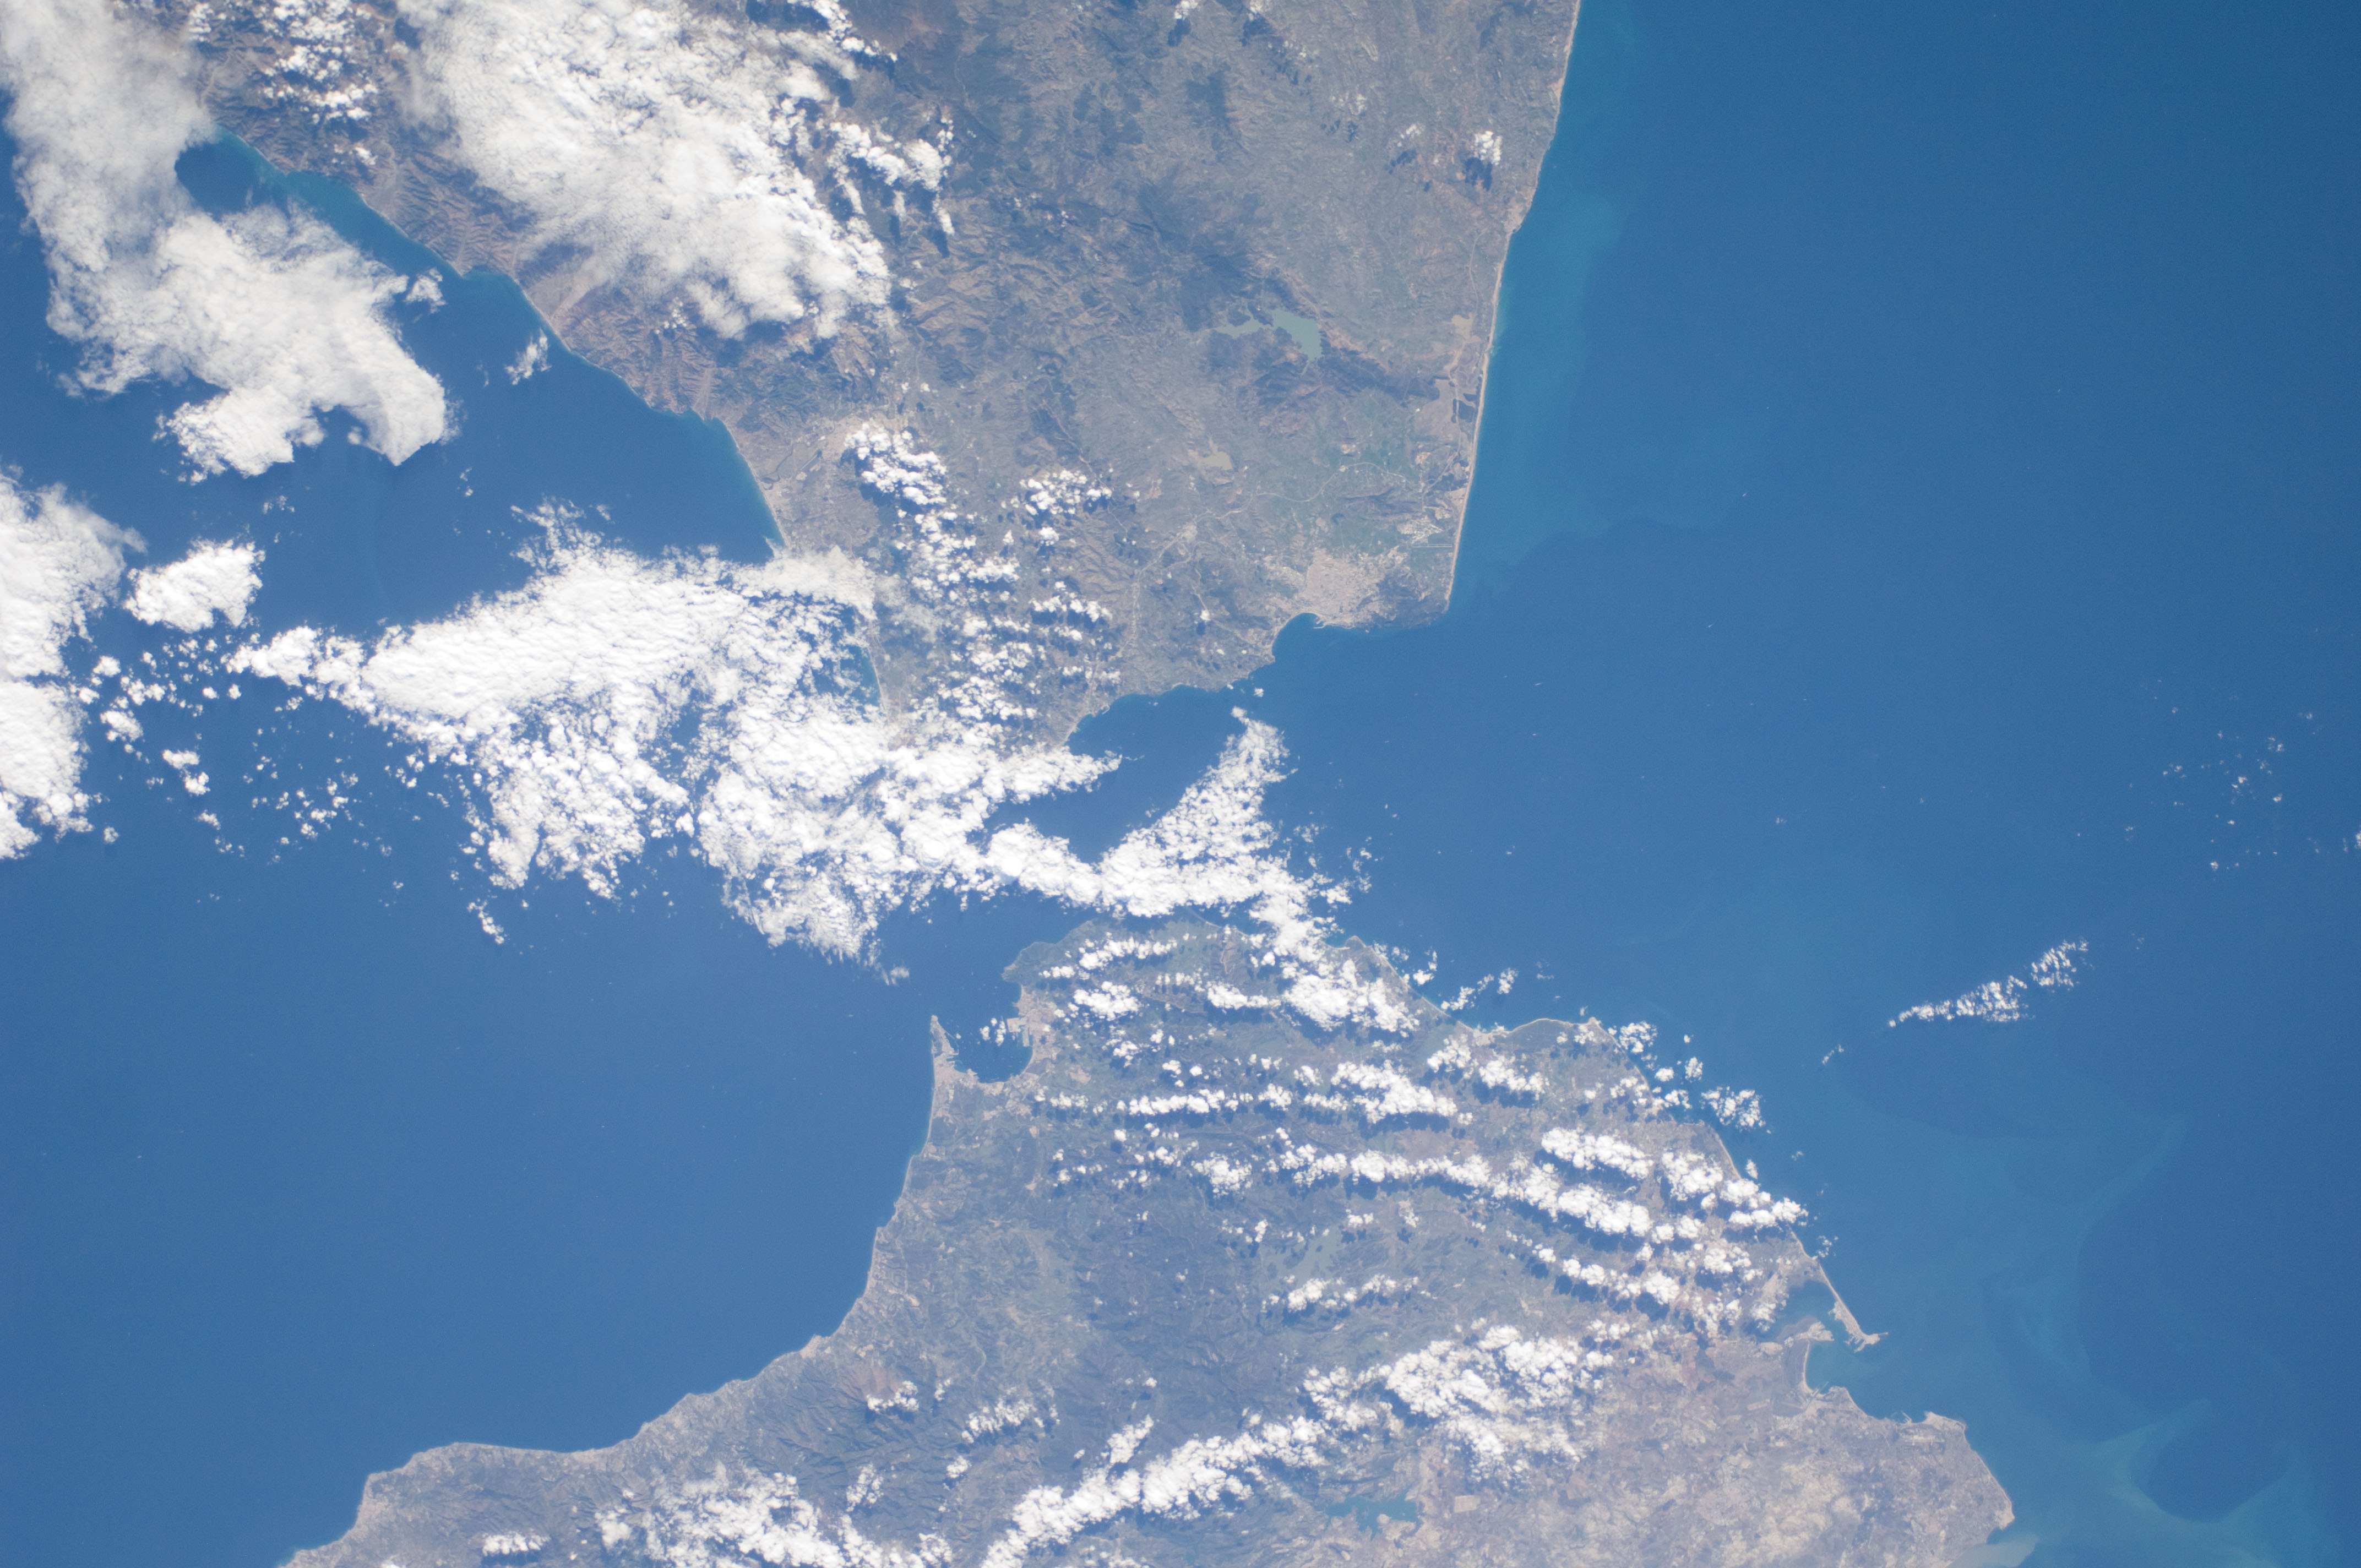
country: SPAIN
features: STR. OF GIBRALTAR AREA
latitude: 36.0
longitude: -6.0
